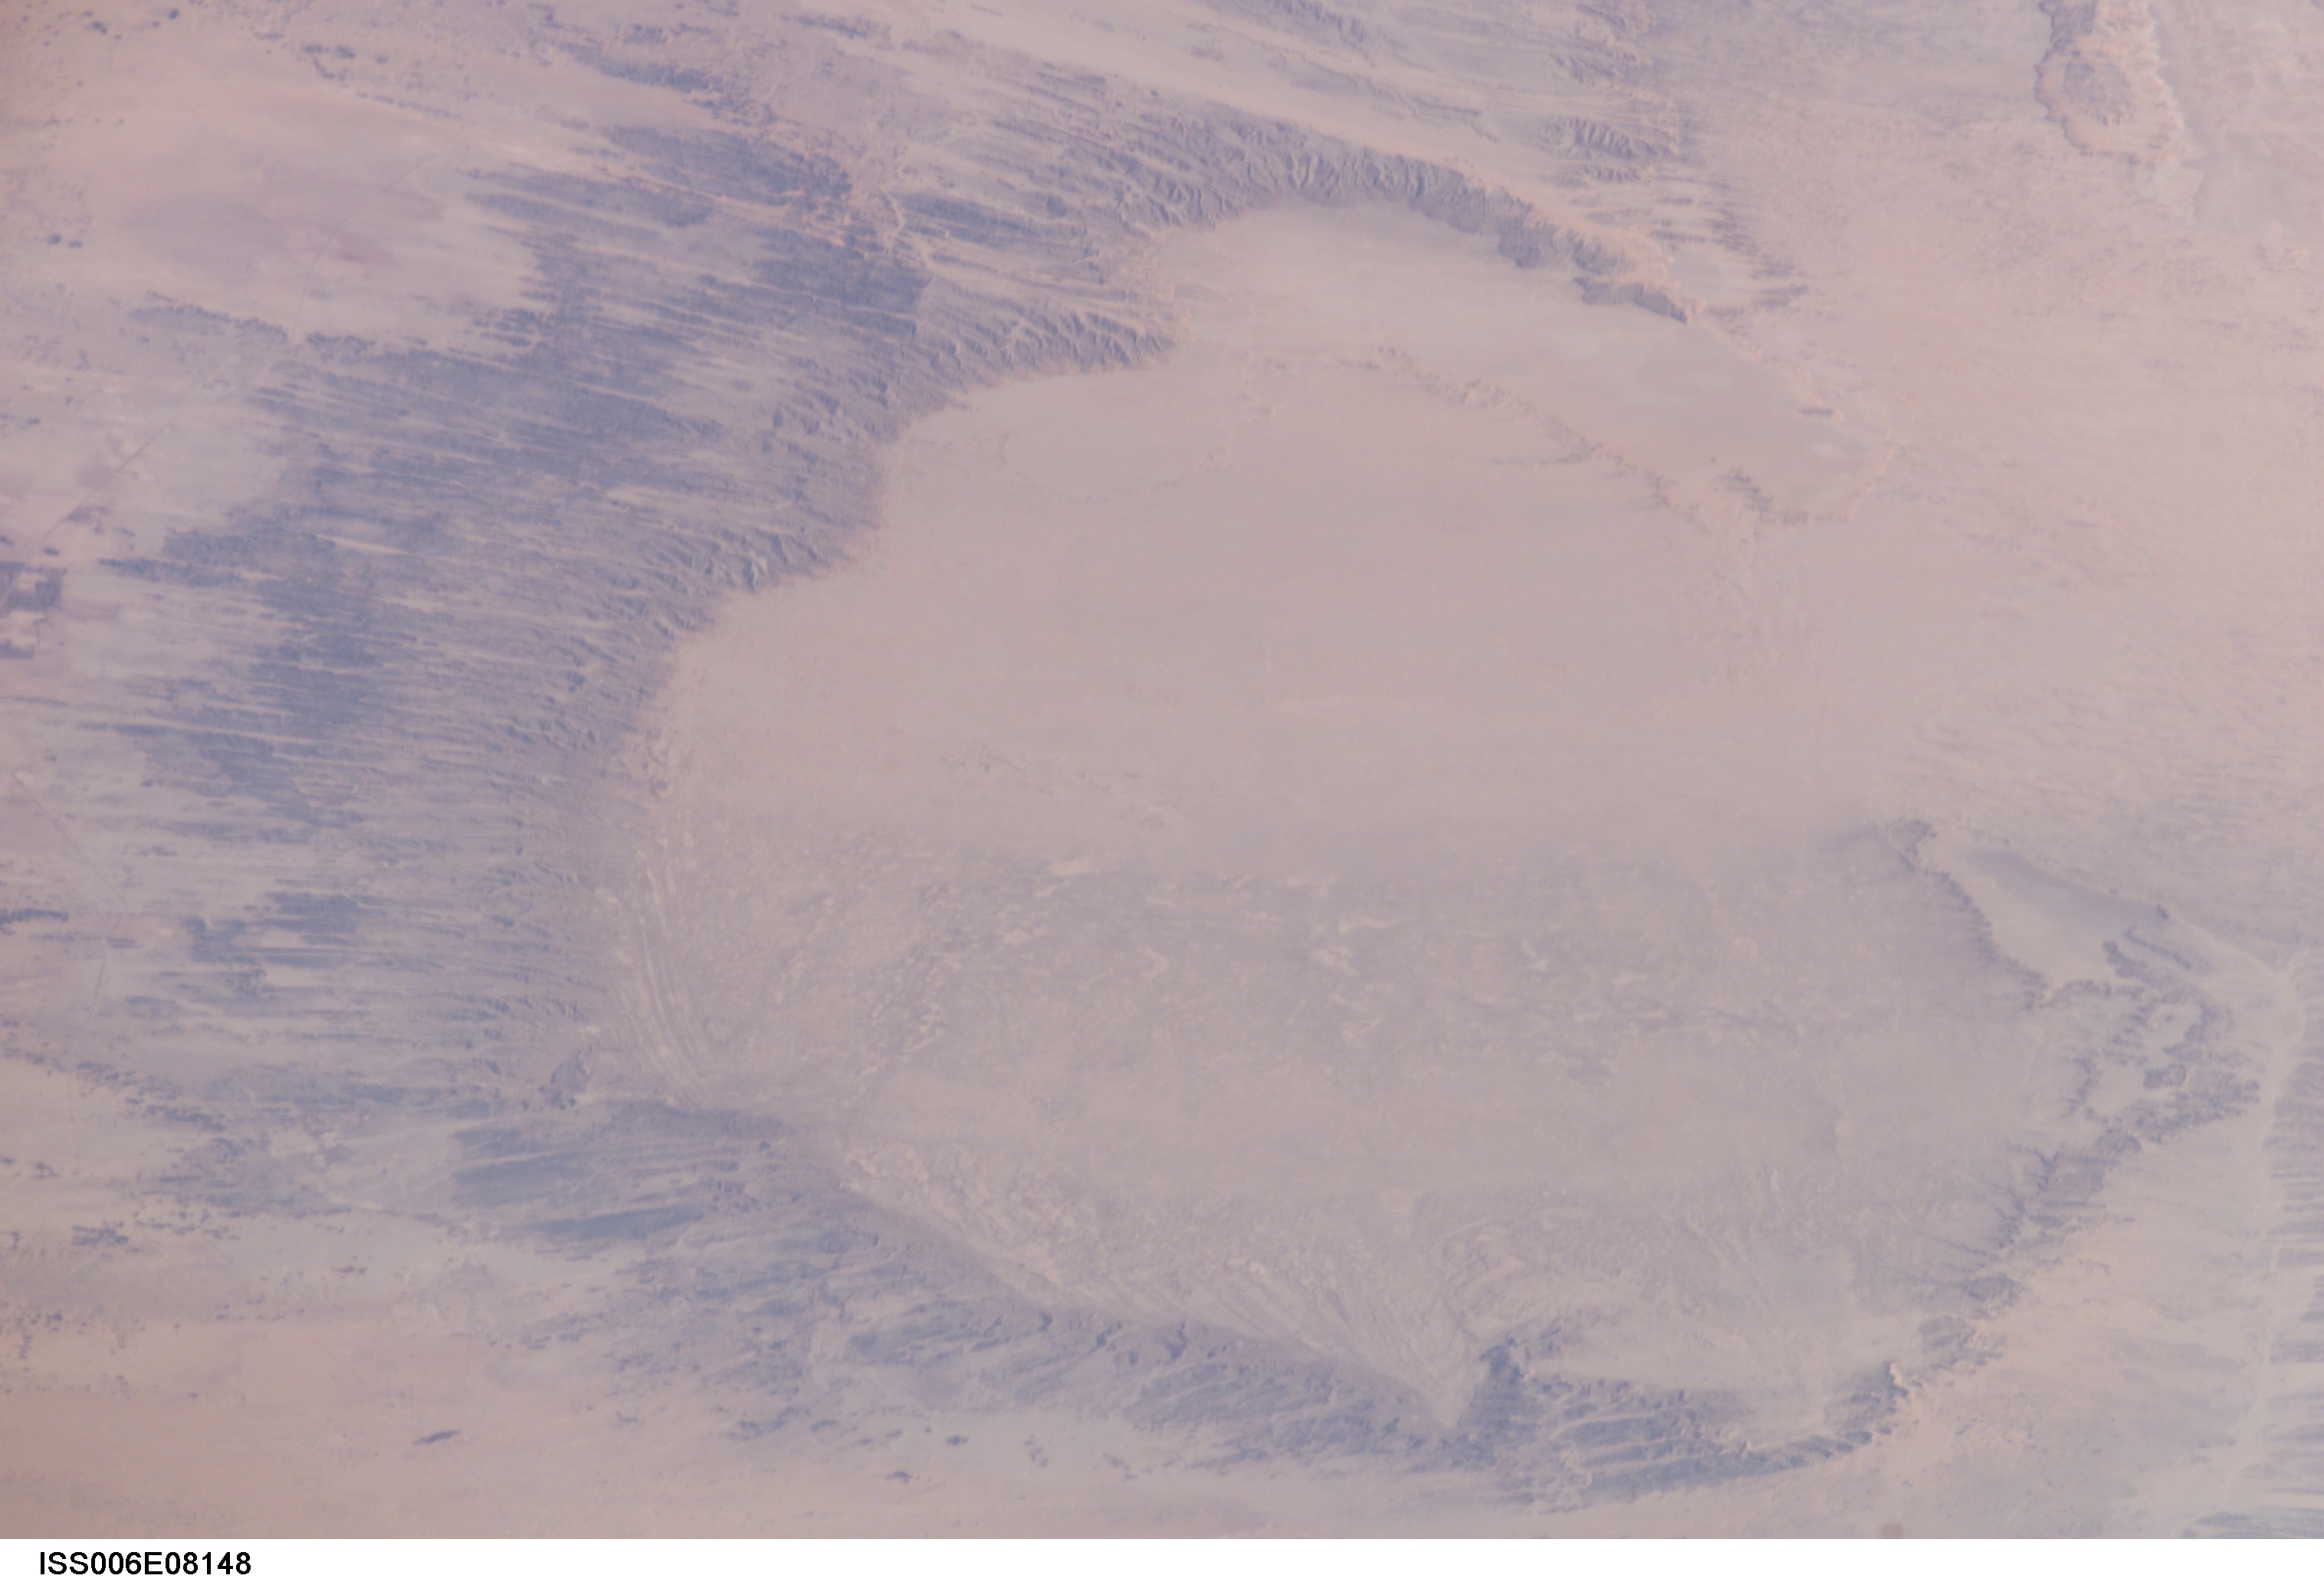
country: EGYPT
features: CIRCULAR PLATEAU W. OF EL KHARGA
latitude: 25.5
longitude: 30.0
